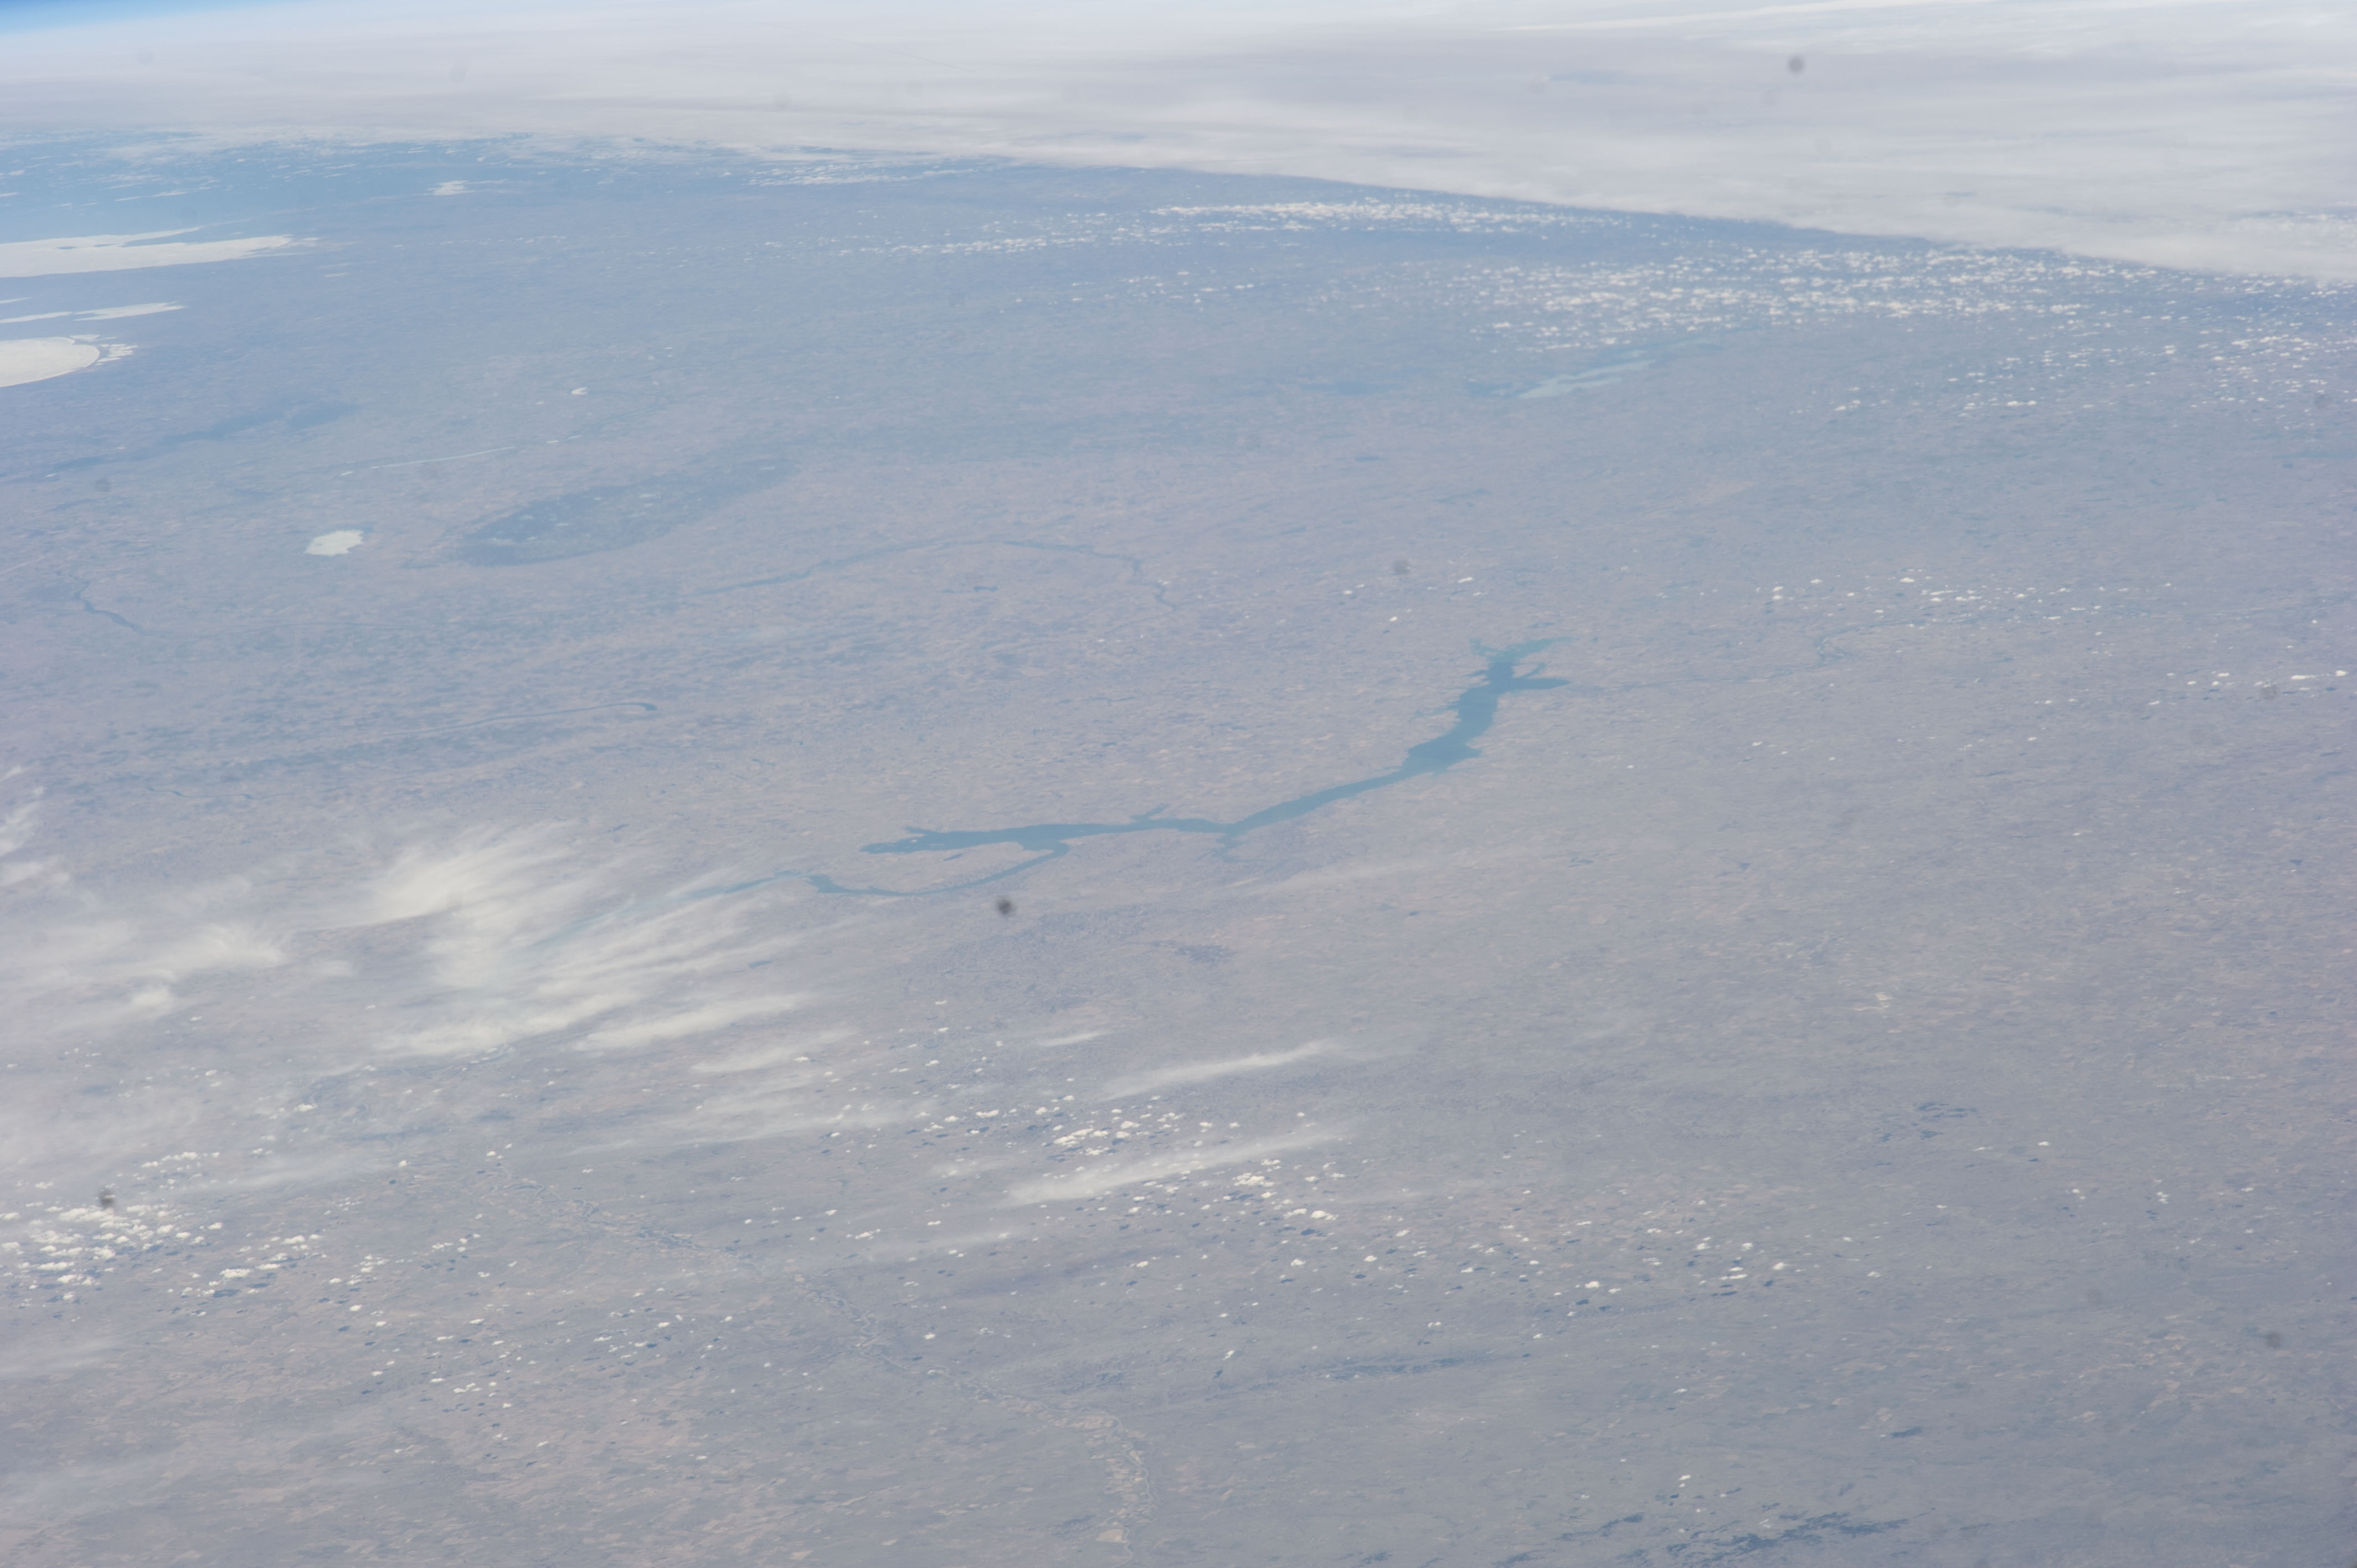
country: USA-NORTH_DAKOTA
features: MISSOURI LAKE, MISSOURI RIVER, RAUB CITY, NORTH DAKOTA
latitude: 47.7
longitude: -102.1
